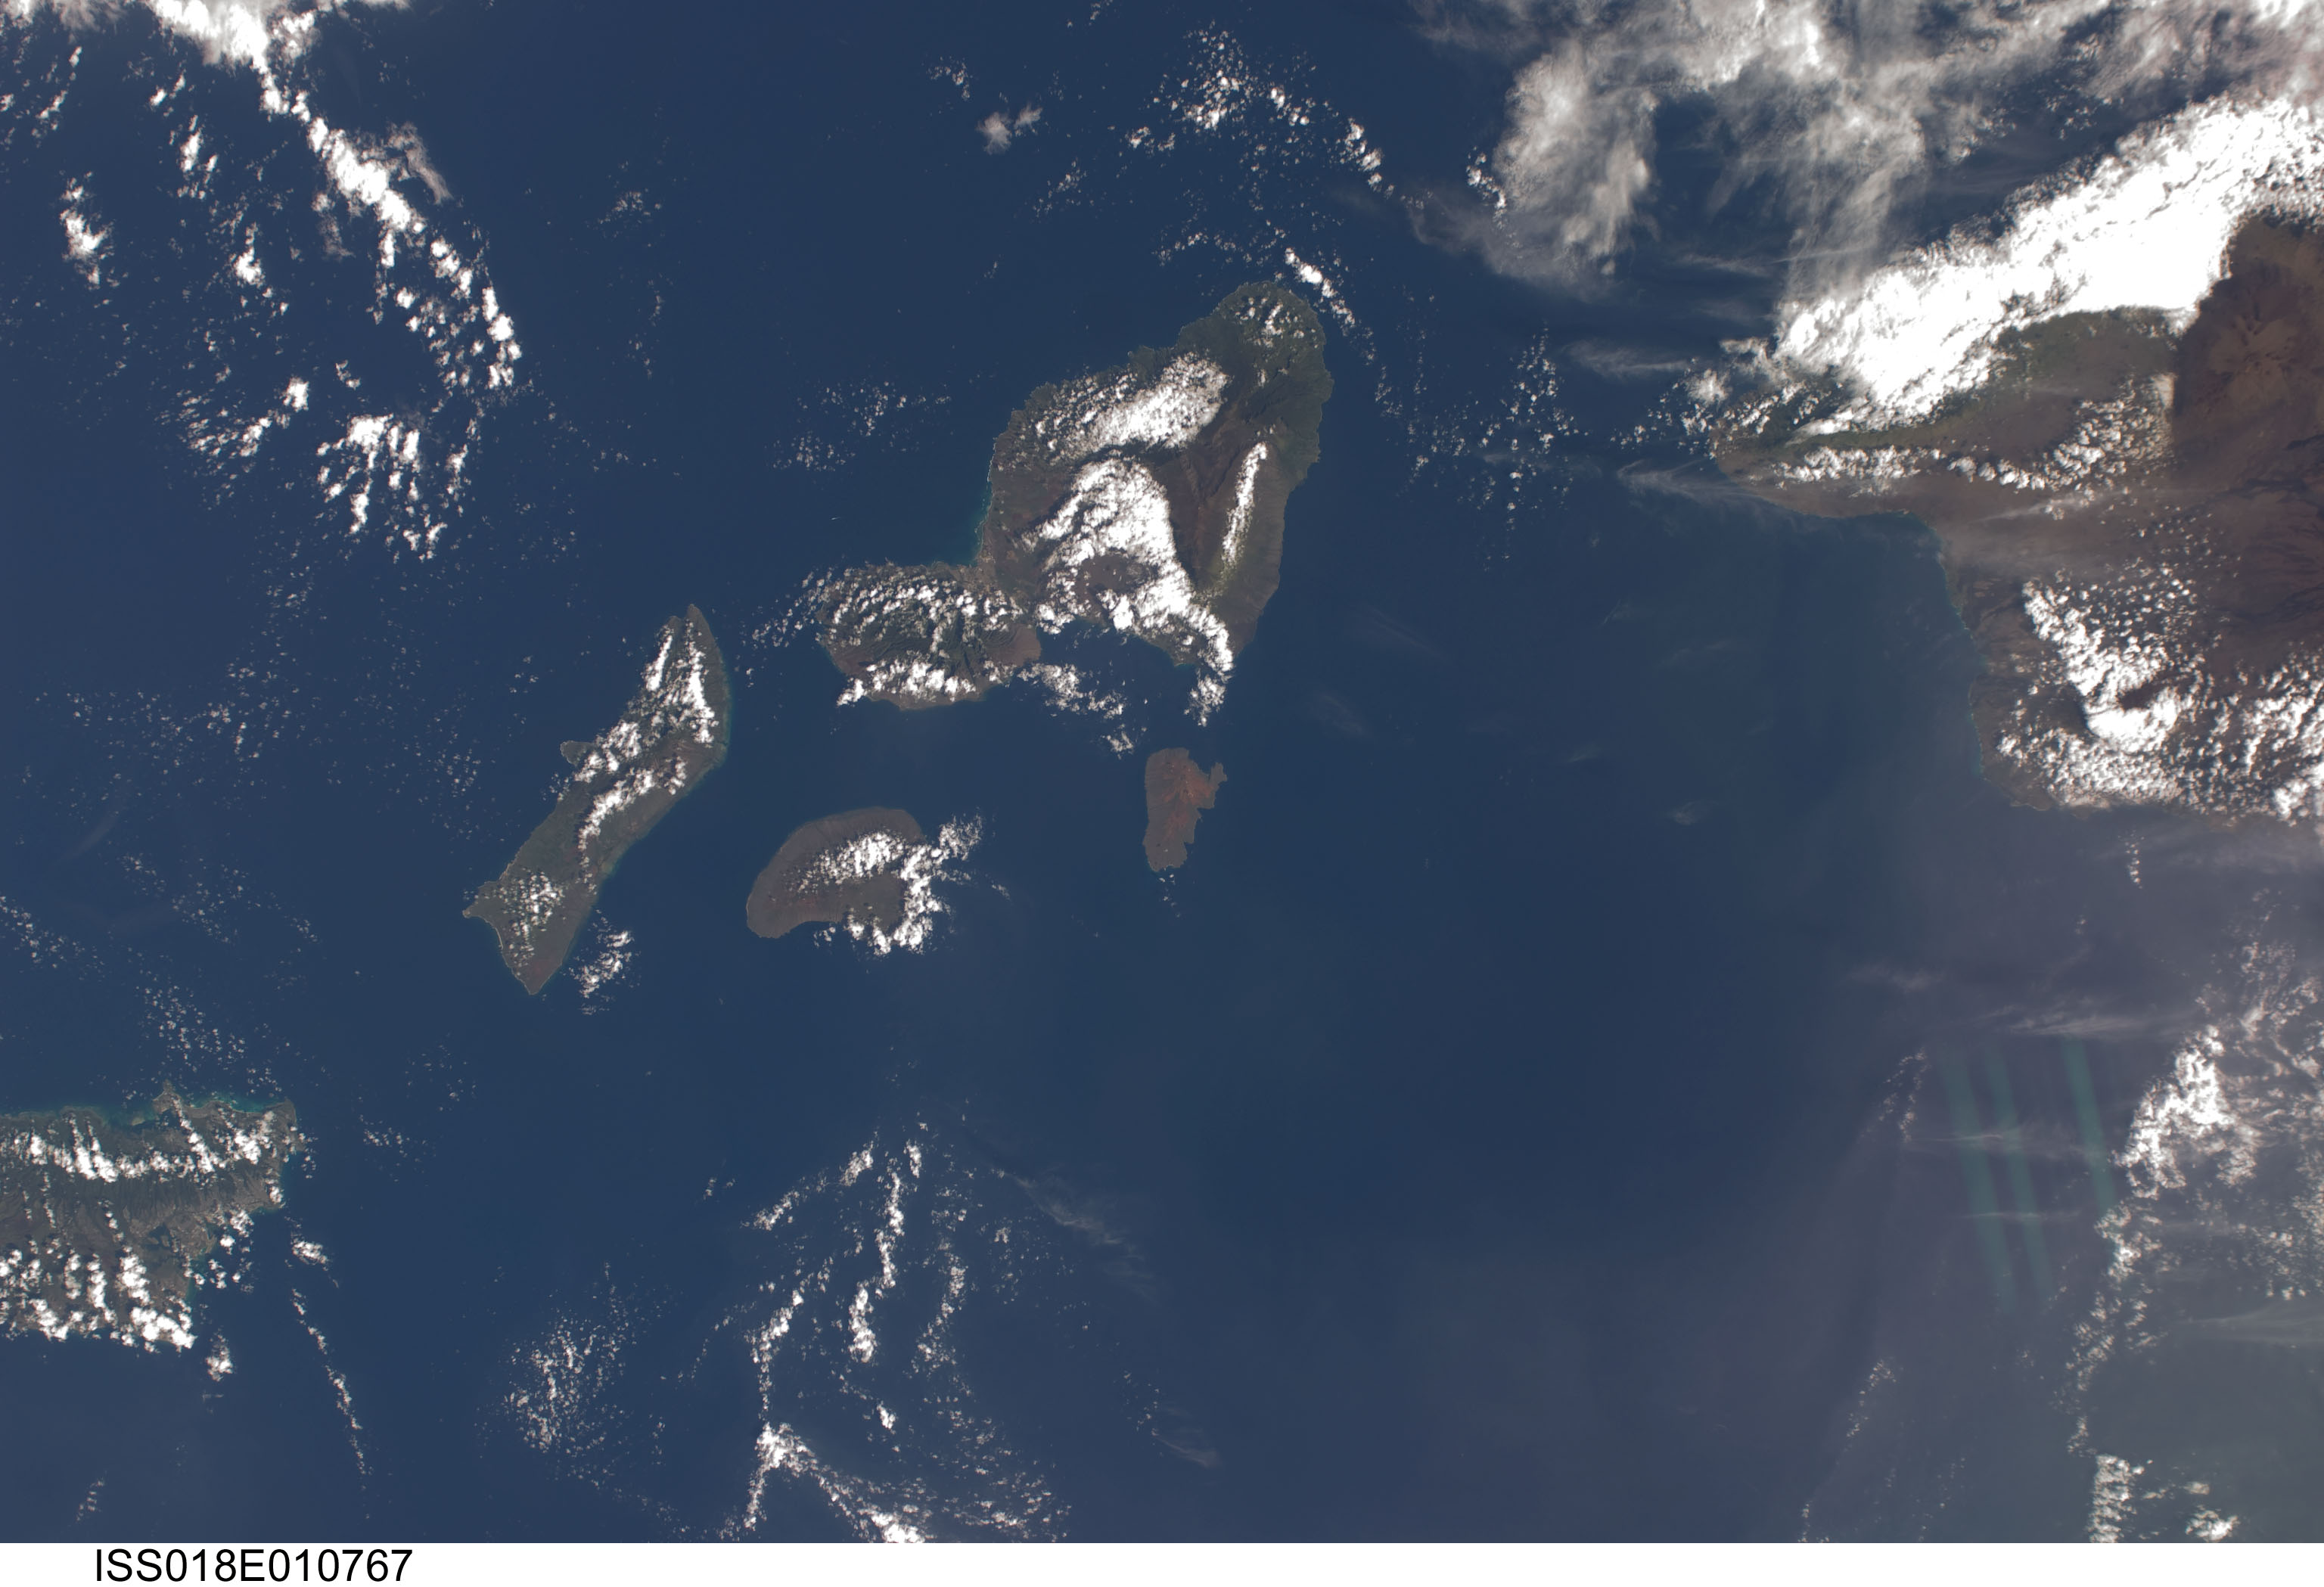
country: USA-HAWAII
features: MAUI ISLAND, MOLOKAI ISLAND, HALEAKALA VOLCANO
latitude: 20.6
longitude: -156.6
